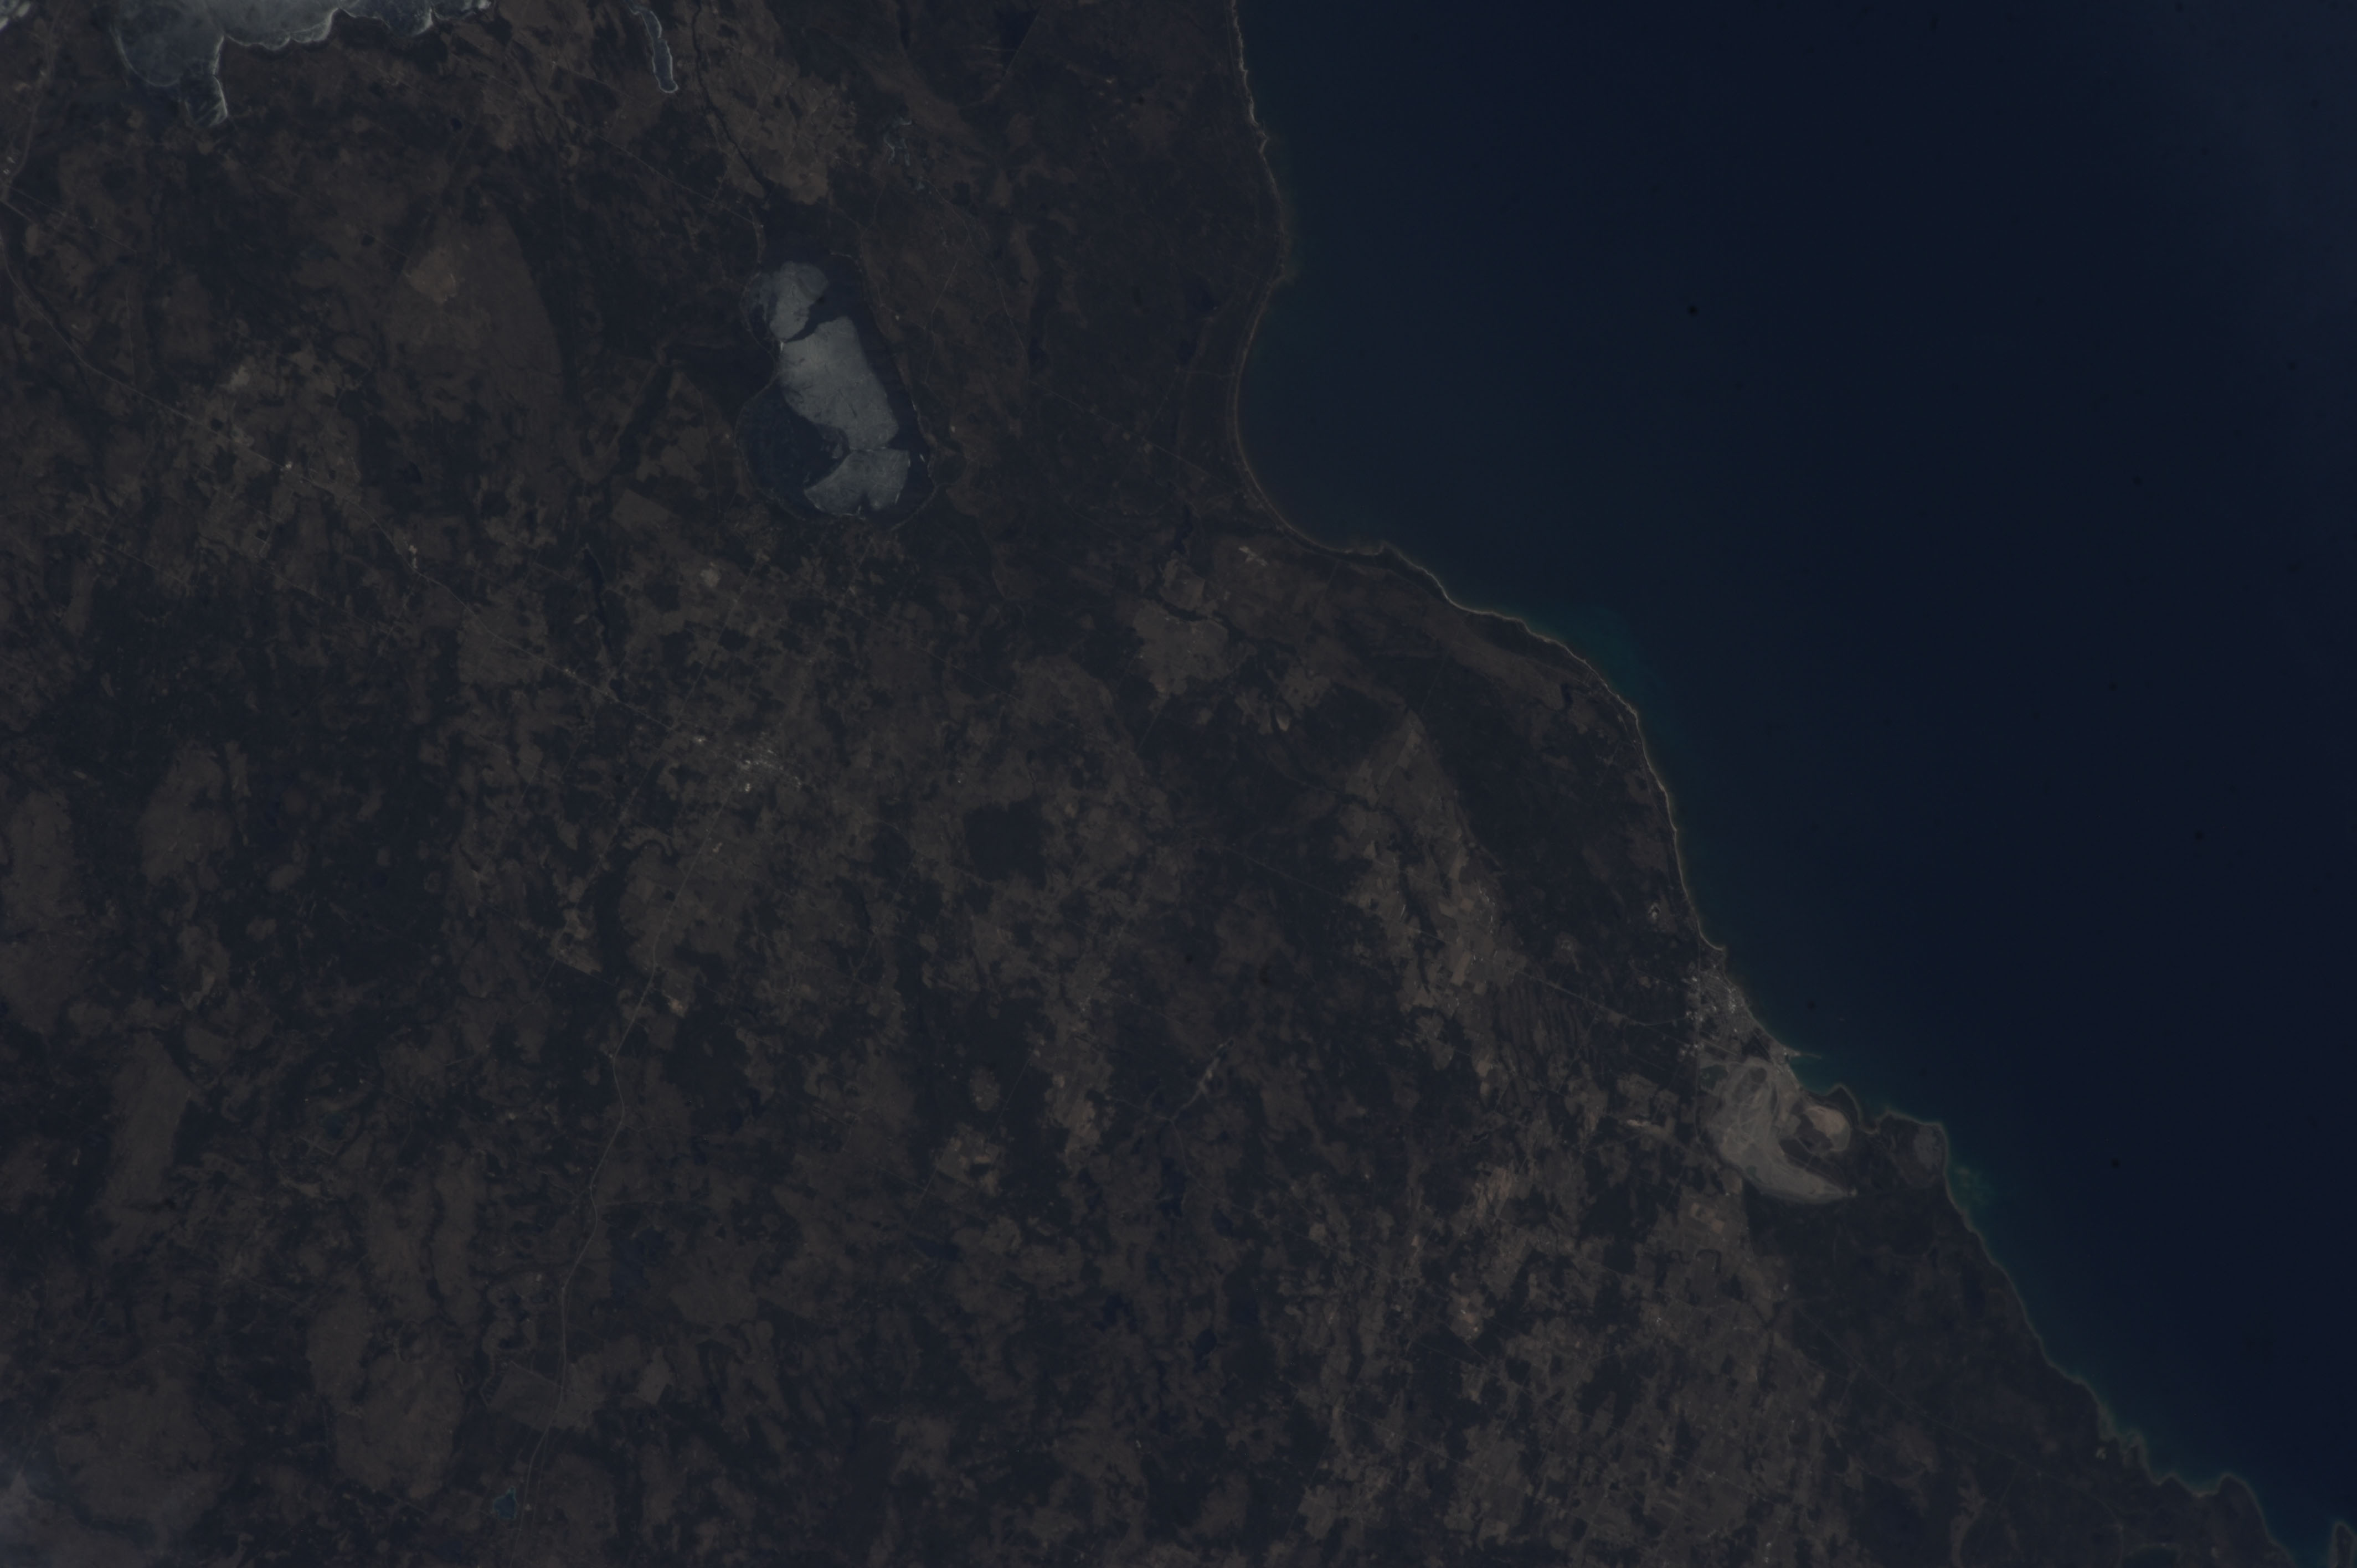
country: USA-MICHIGAN
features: ROGERS CITY, BLACK LAKE, LAKE HURON, FARMLAND
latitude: 45.4
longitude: -84.1
